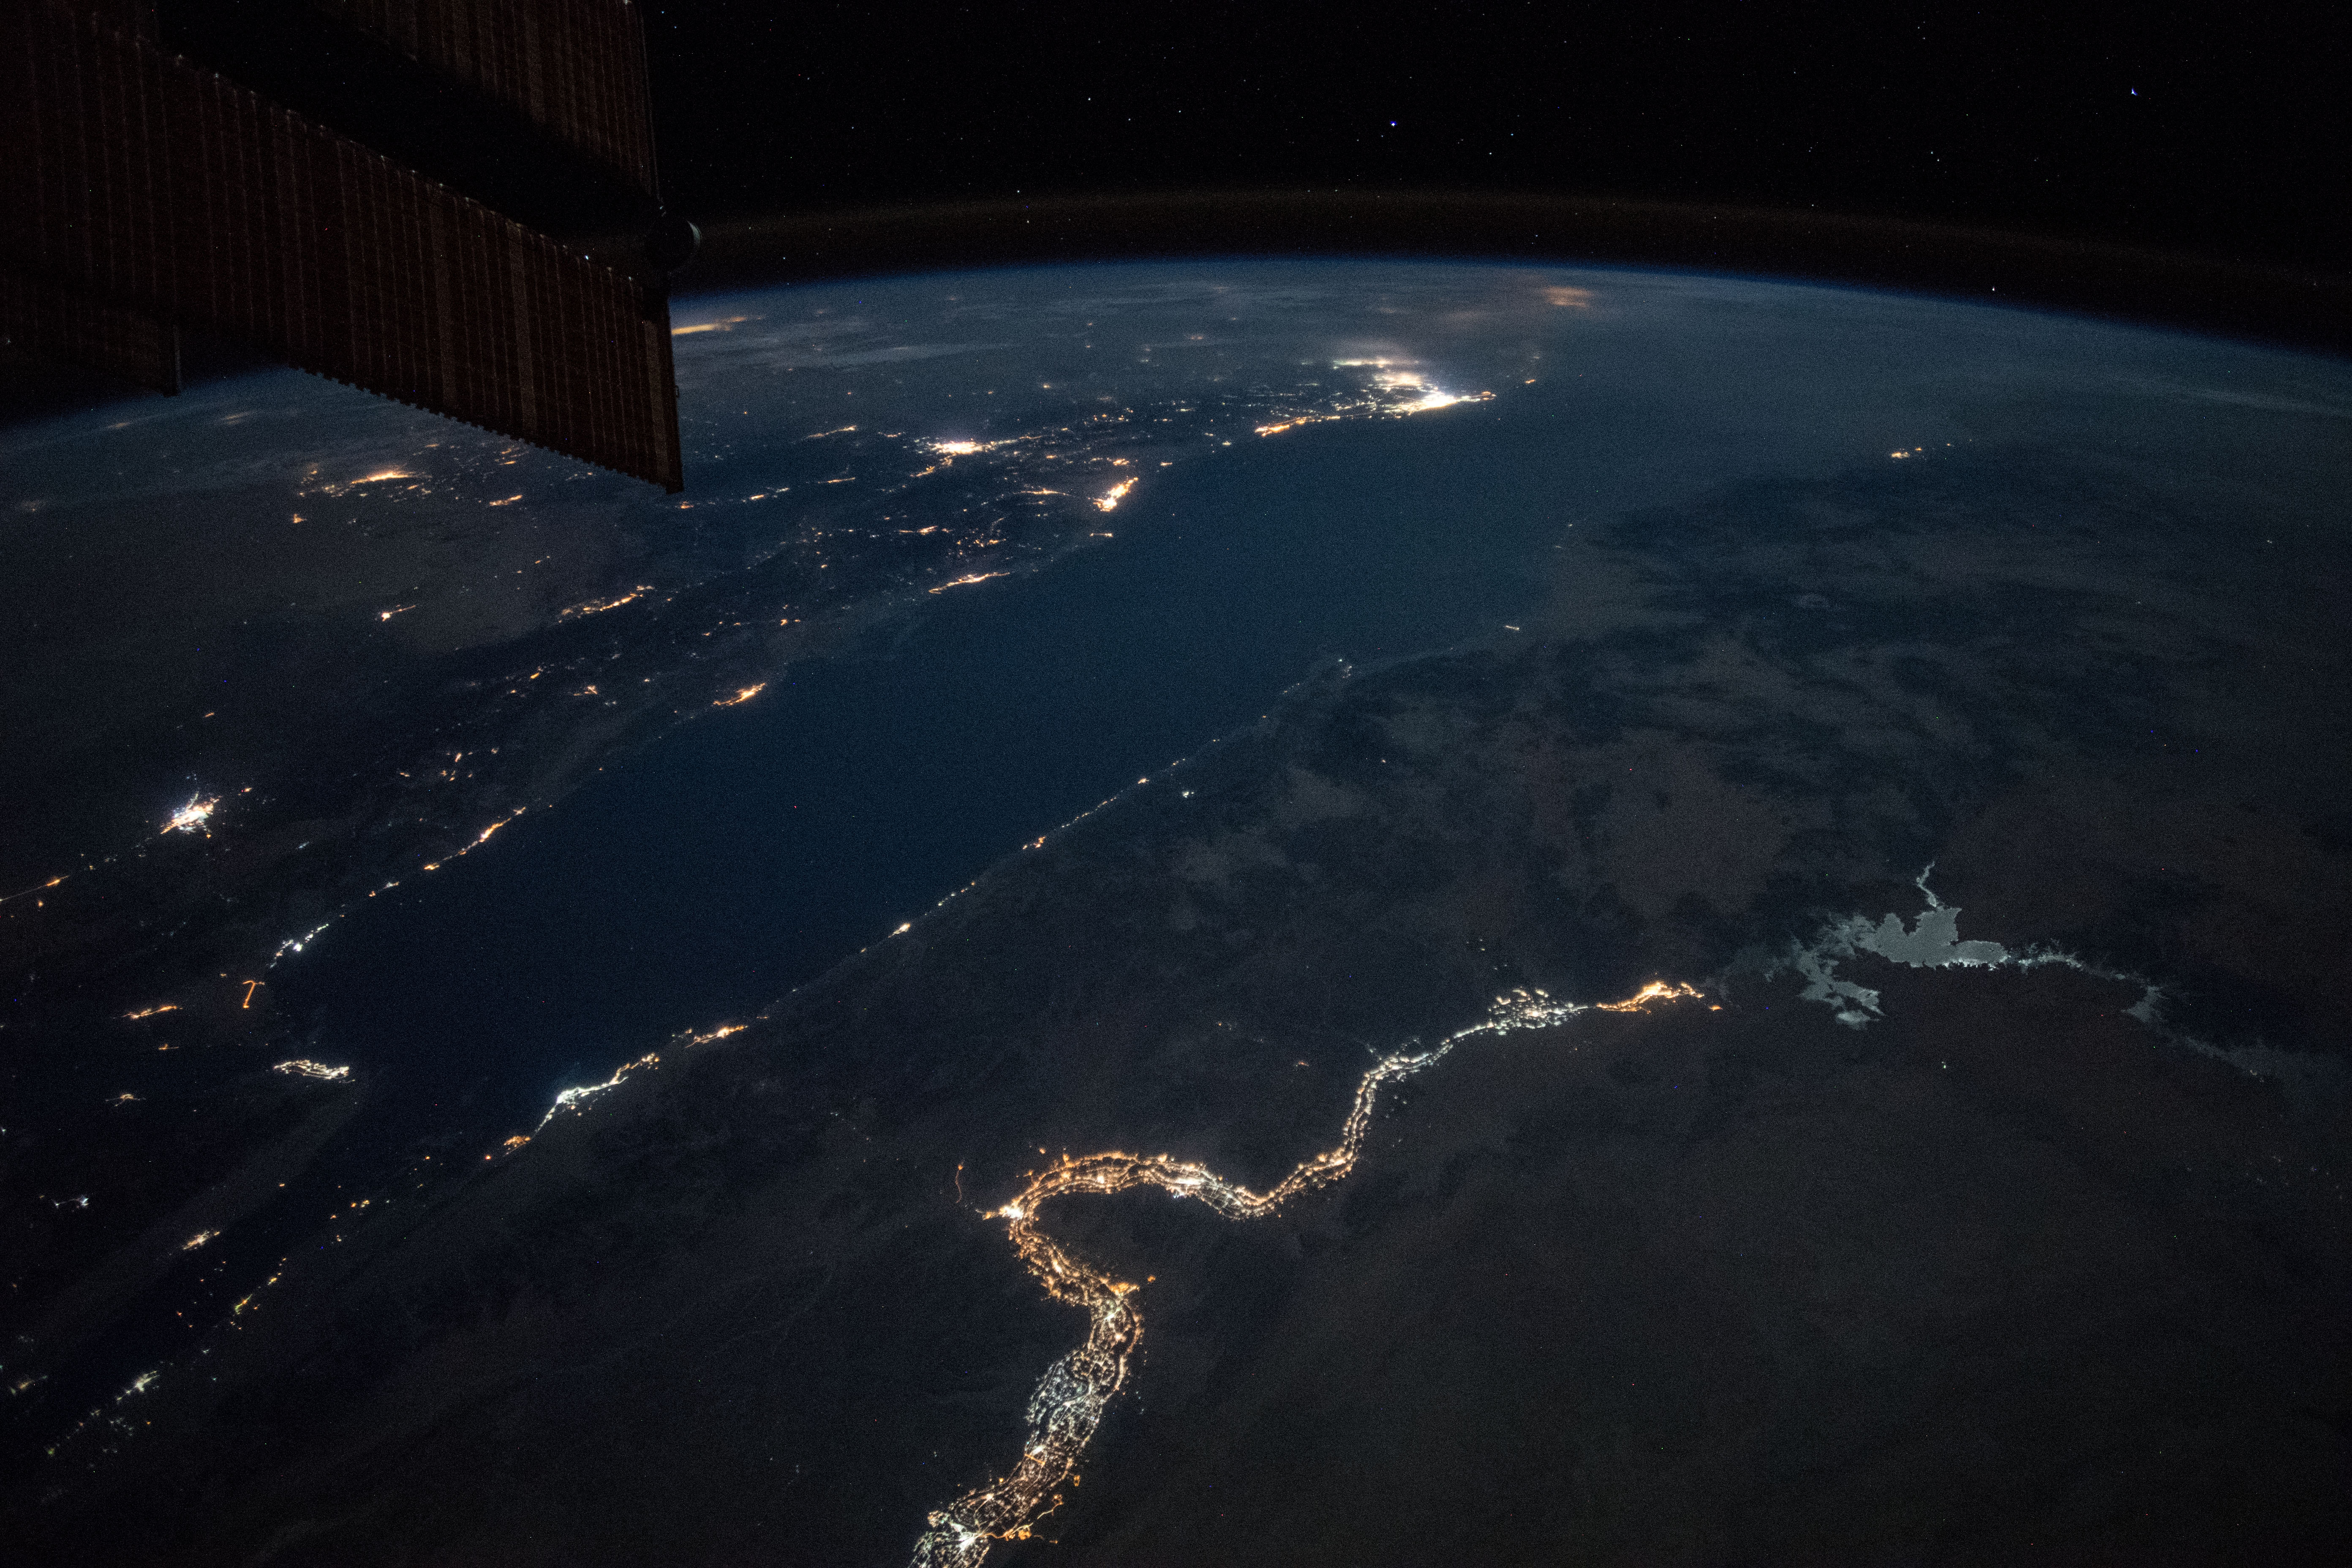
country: EGYPT
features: NILE RIVER, NUBIAN DESERT, NASSER LAKE, EASTER DESERT, RED SEA, GULF OF SUEZ, GULF OF AQABA, NIGHT, EARTH LIMB
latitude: 25.2
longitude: 34.8
